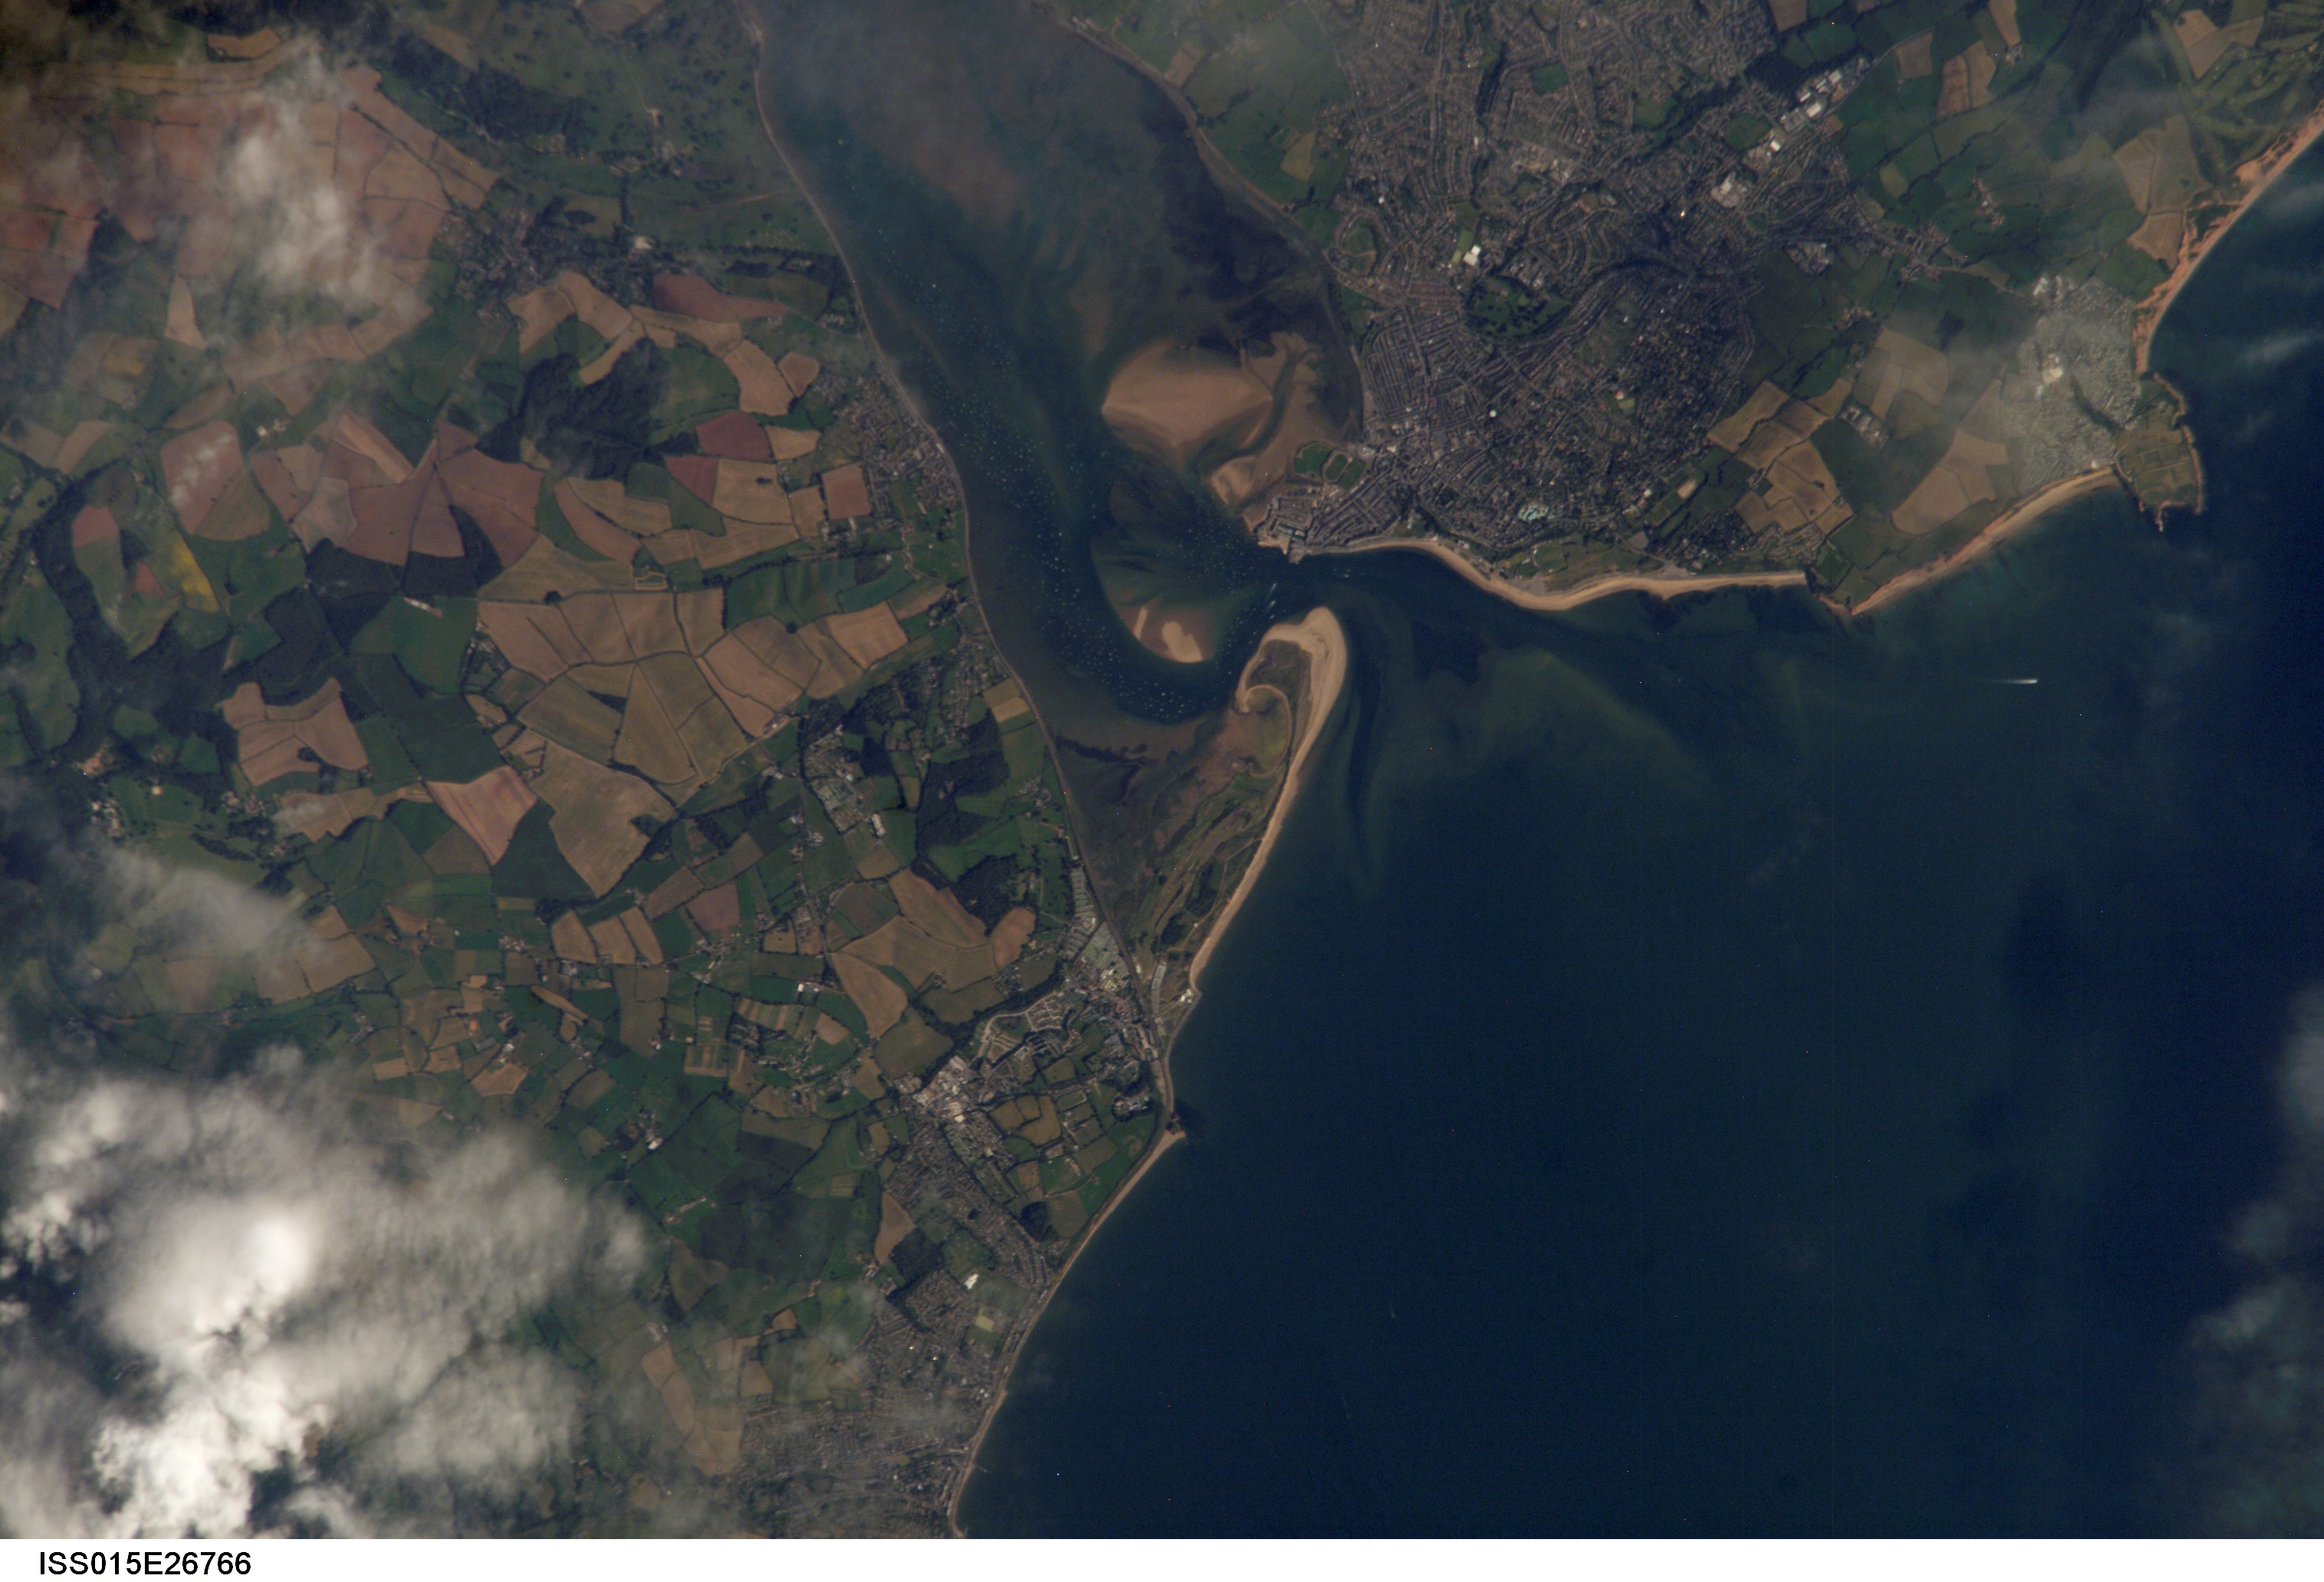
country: UK-ENGLAND
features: EXMOUTH, EXE R. EST., AGR.
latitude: 50.6
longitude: -3.4
